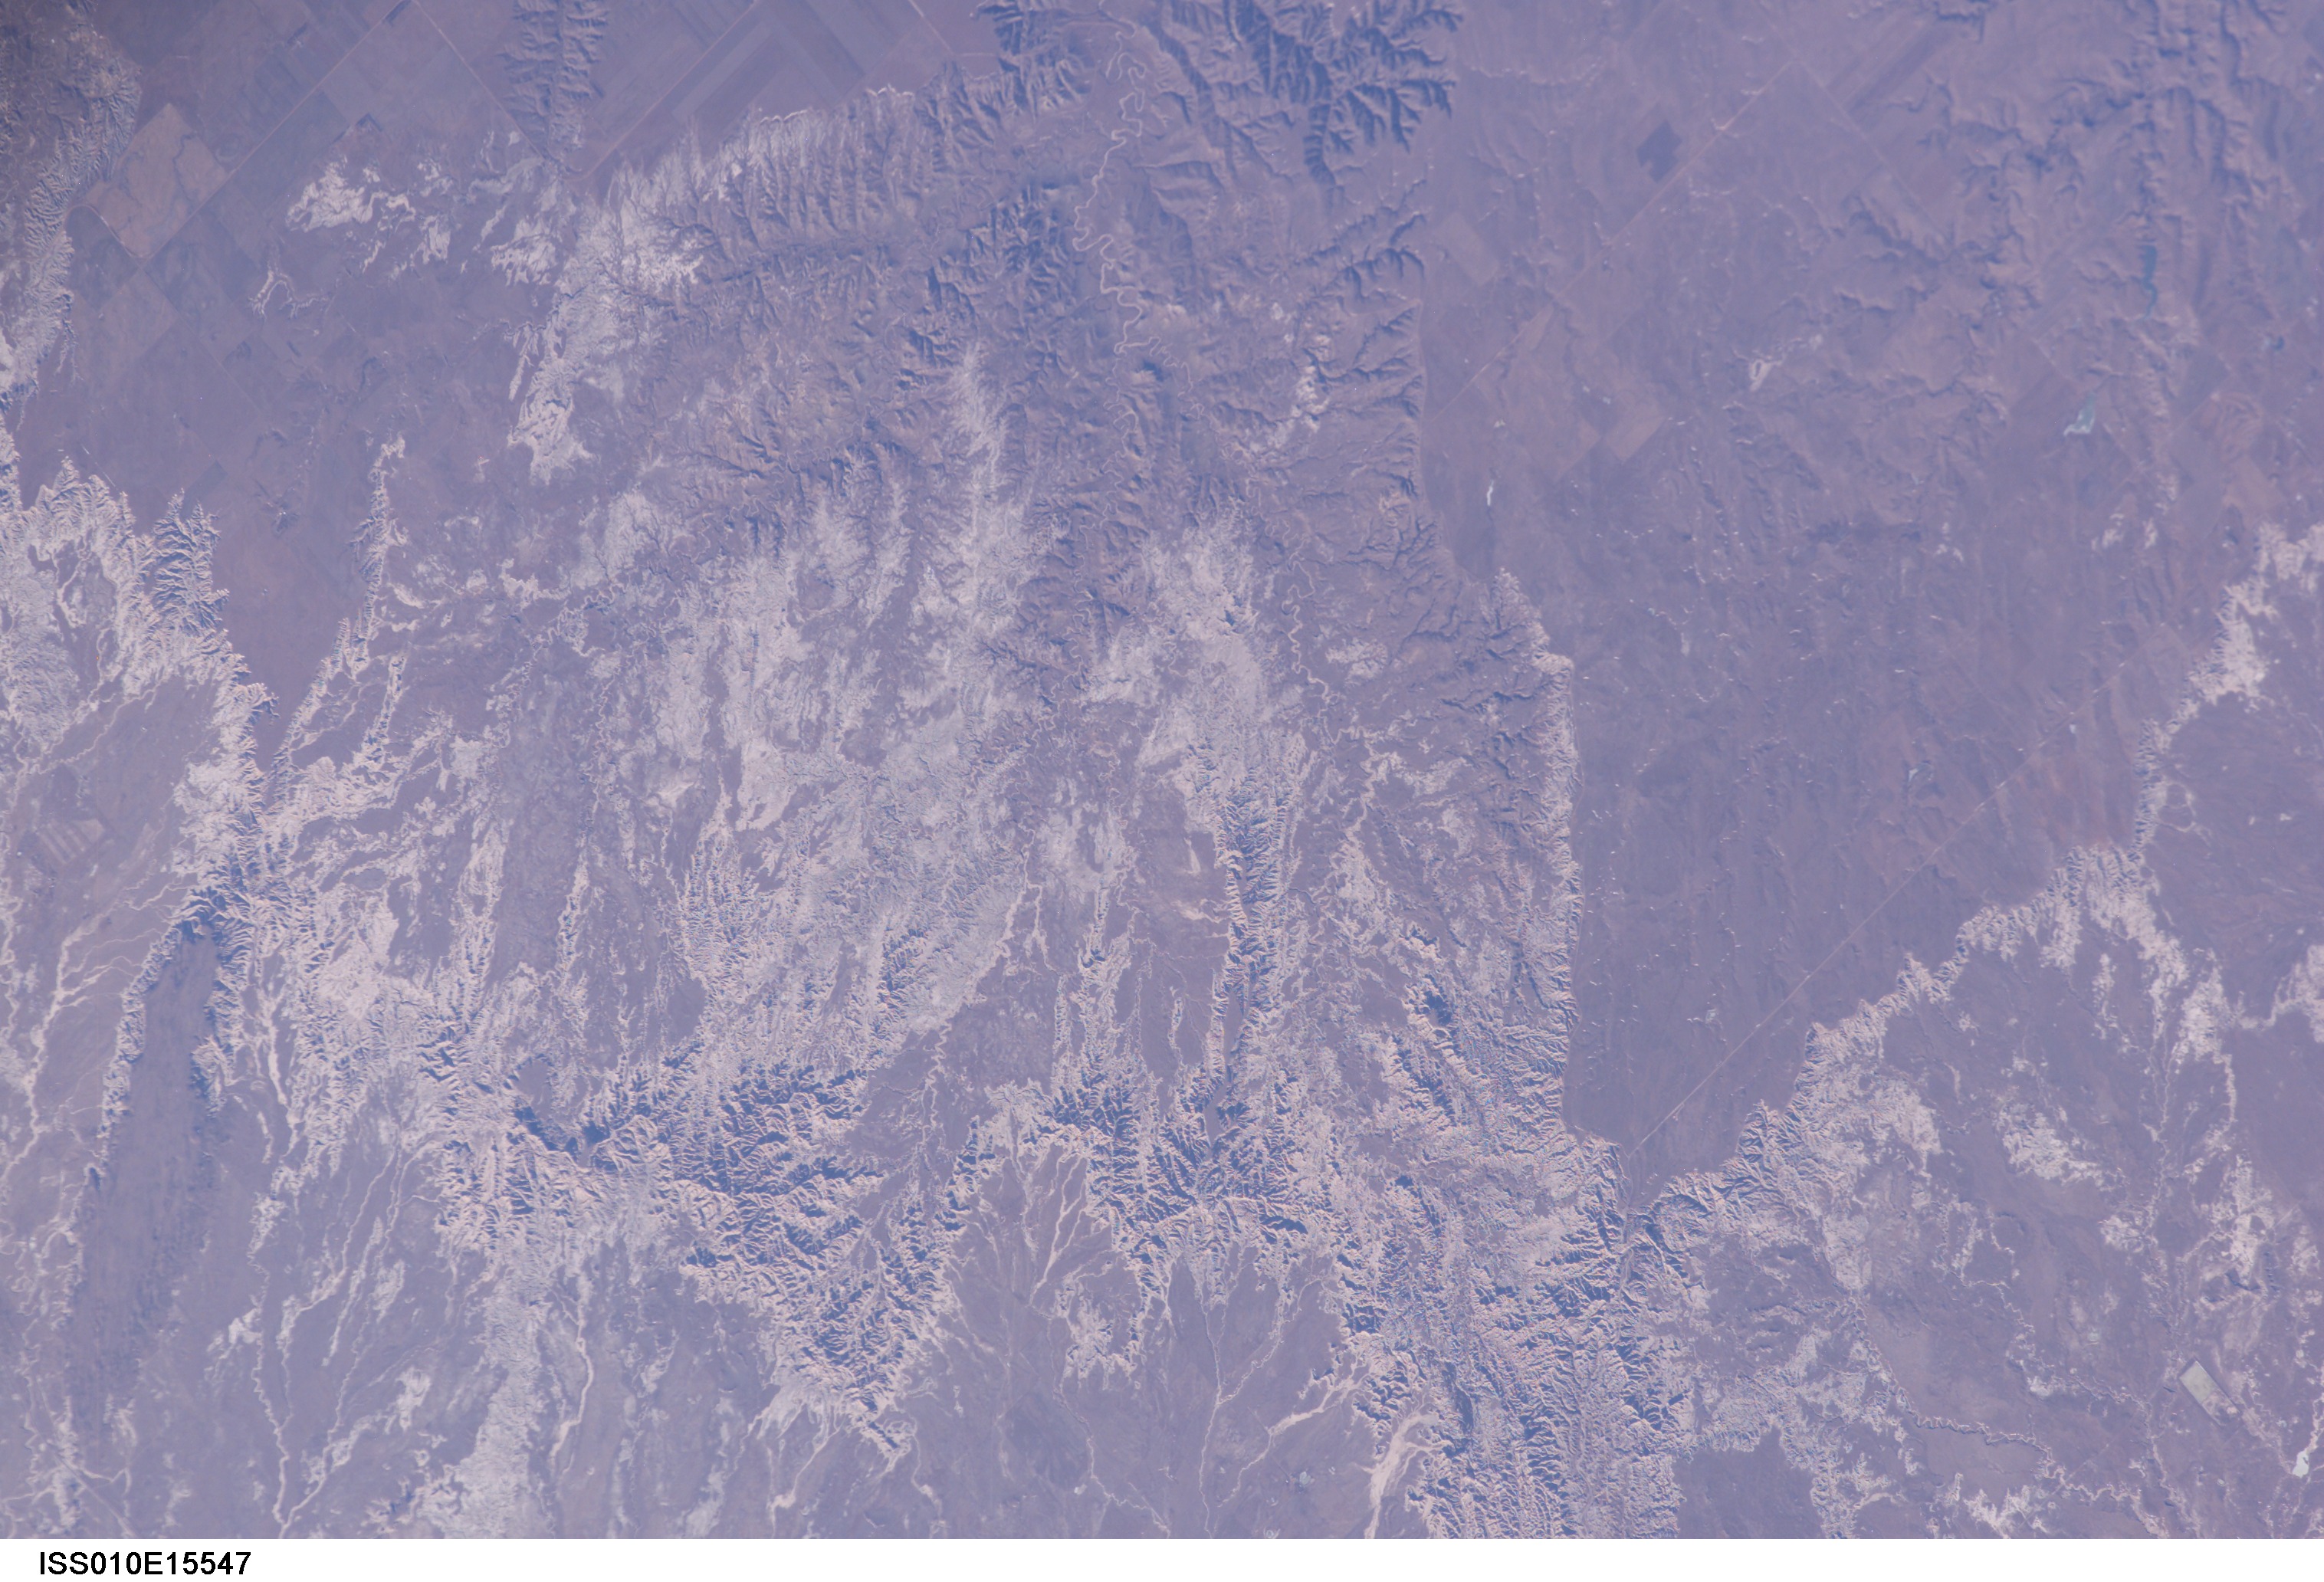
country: USA-SOUTH DAKOTA
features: BADLANDS, CHEYENNE R. DRAIN.
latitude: 43.8
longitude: -102.5
